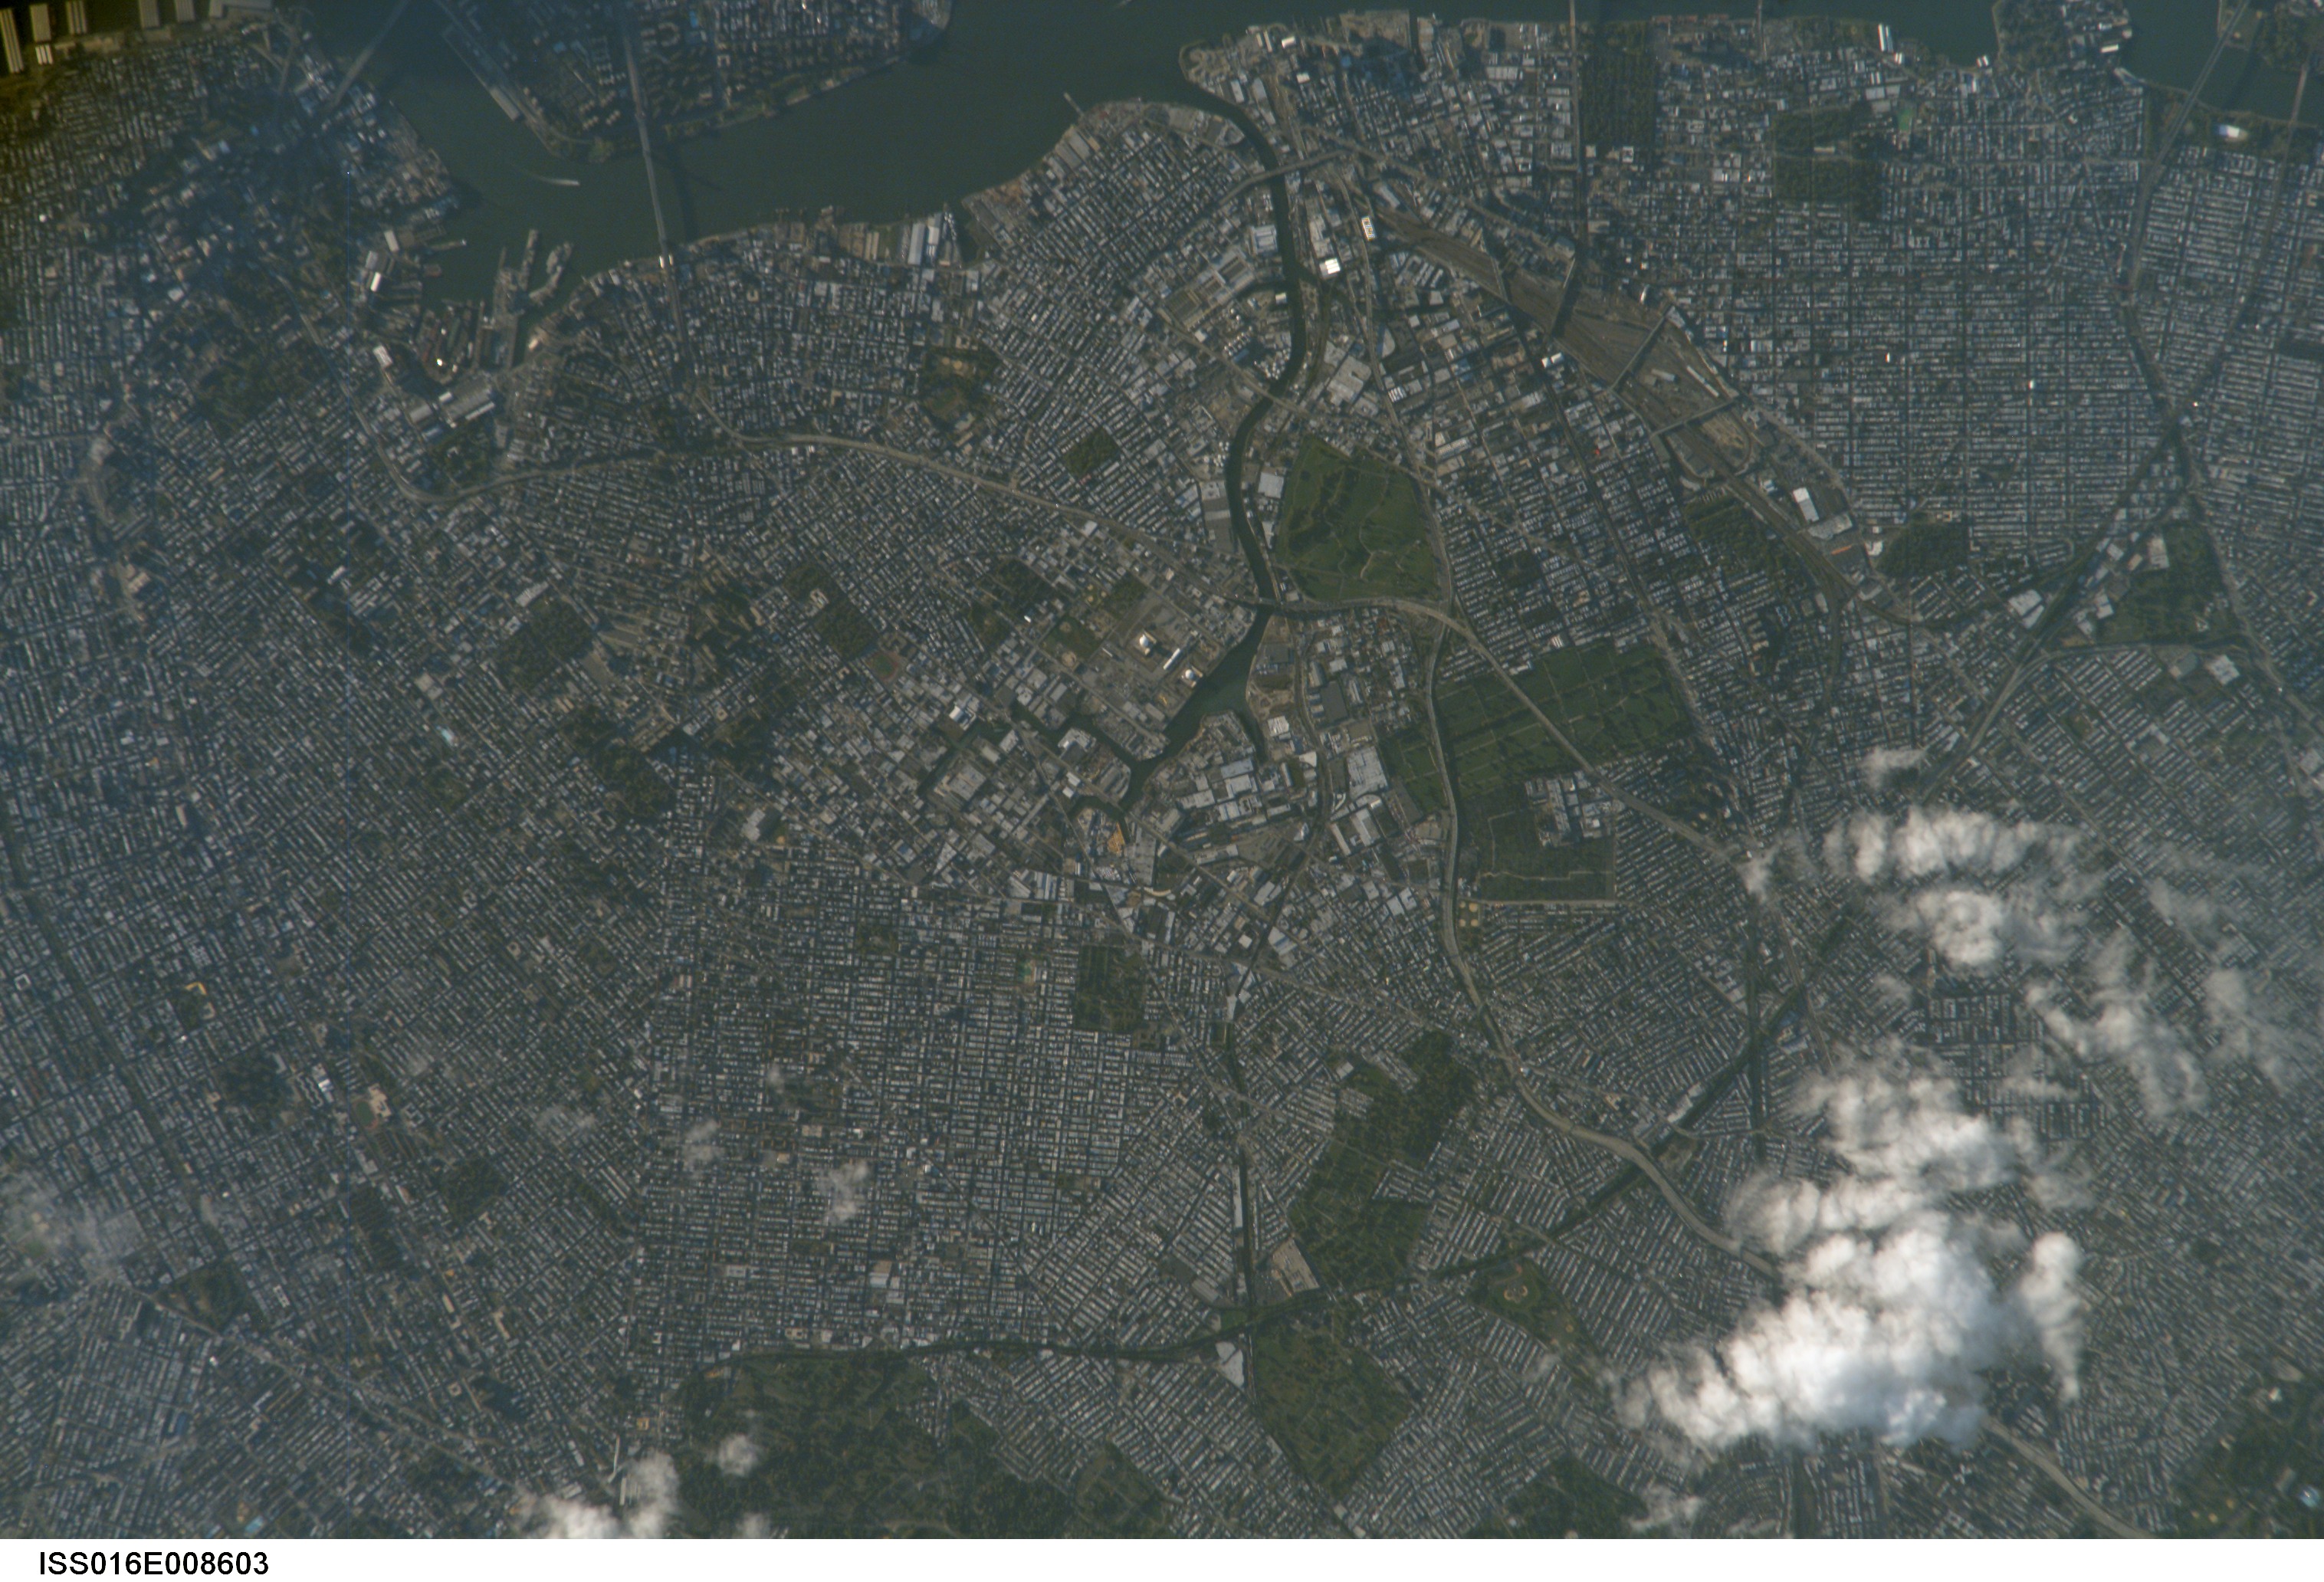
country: USA-NEW YORK
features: EAST RIVER, BROOKLYN
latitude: 40.7
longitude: -73.9
